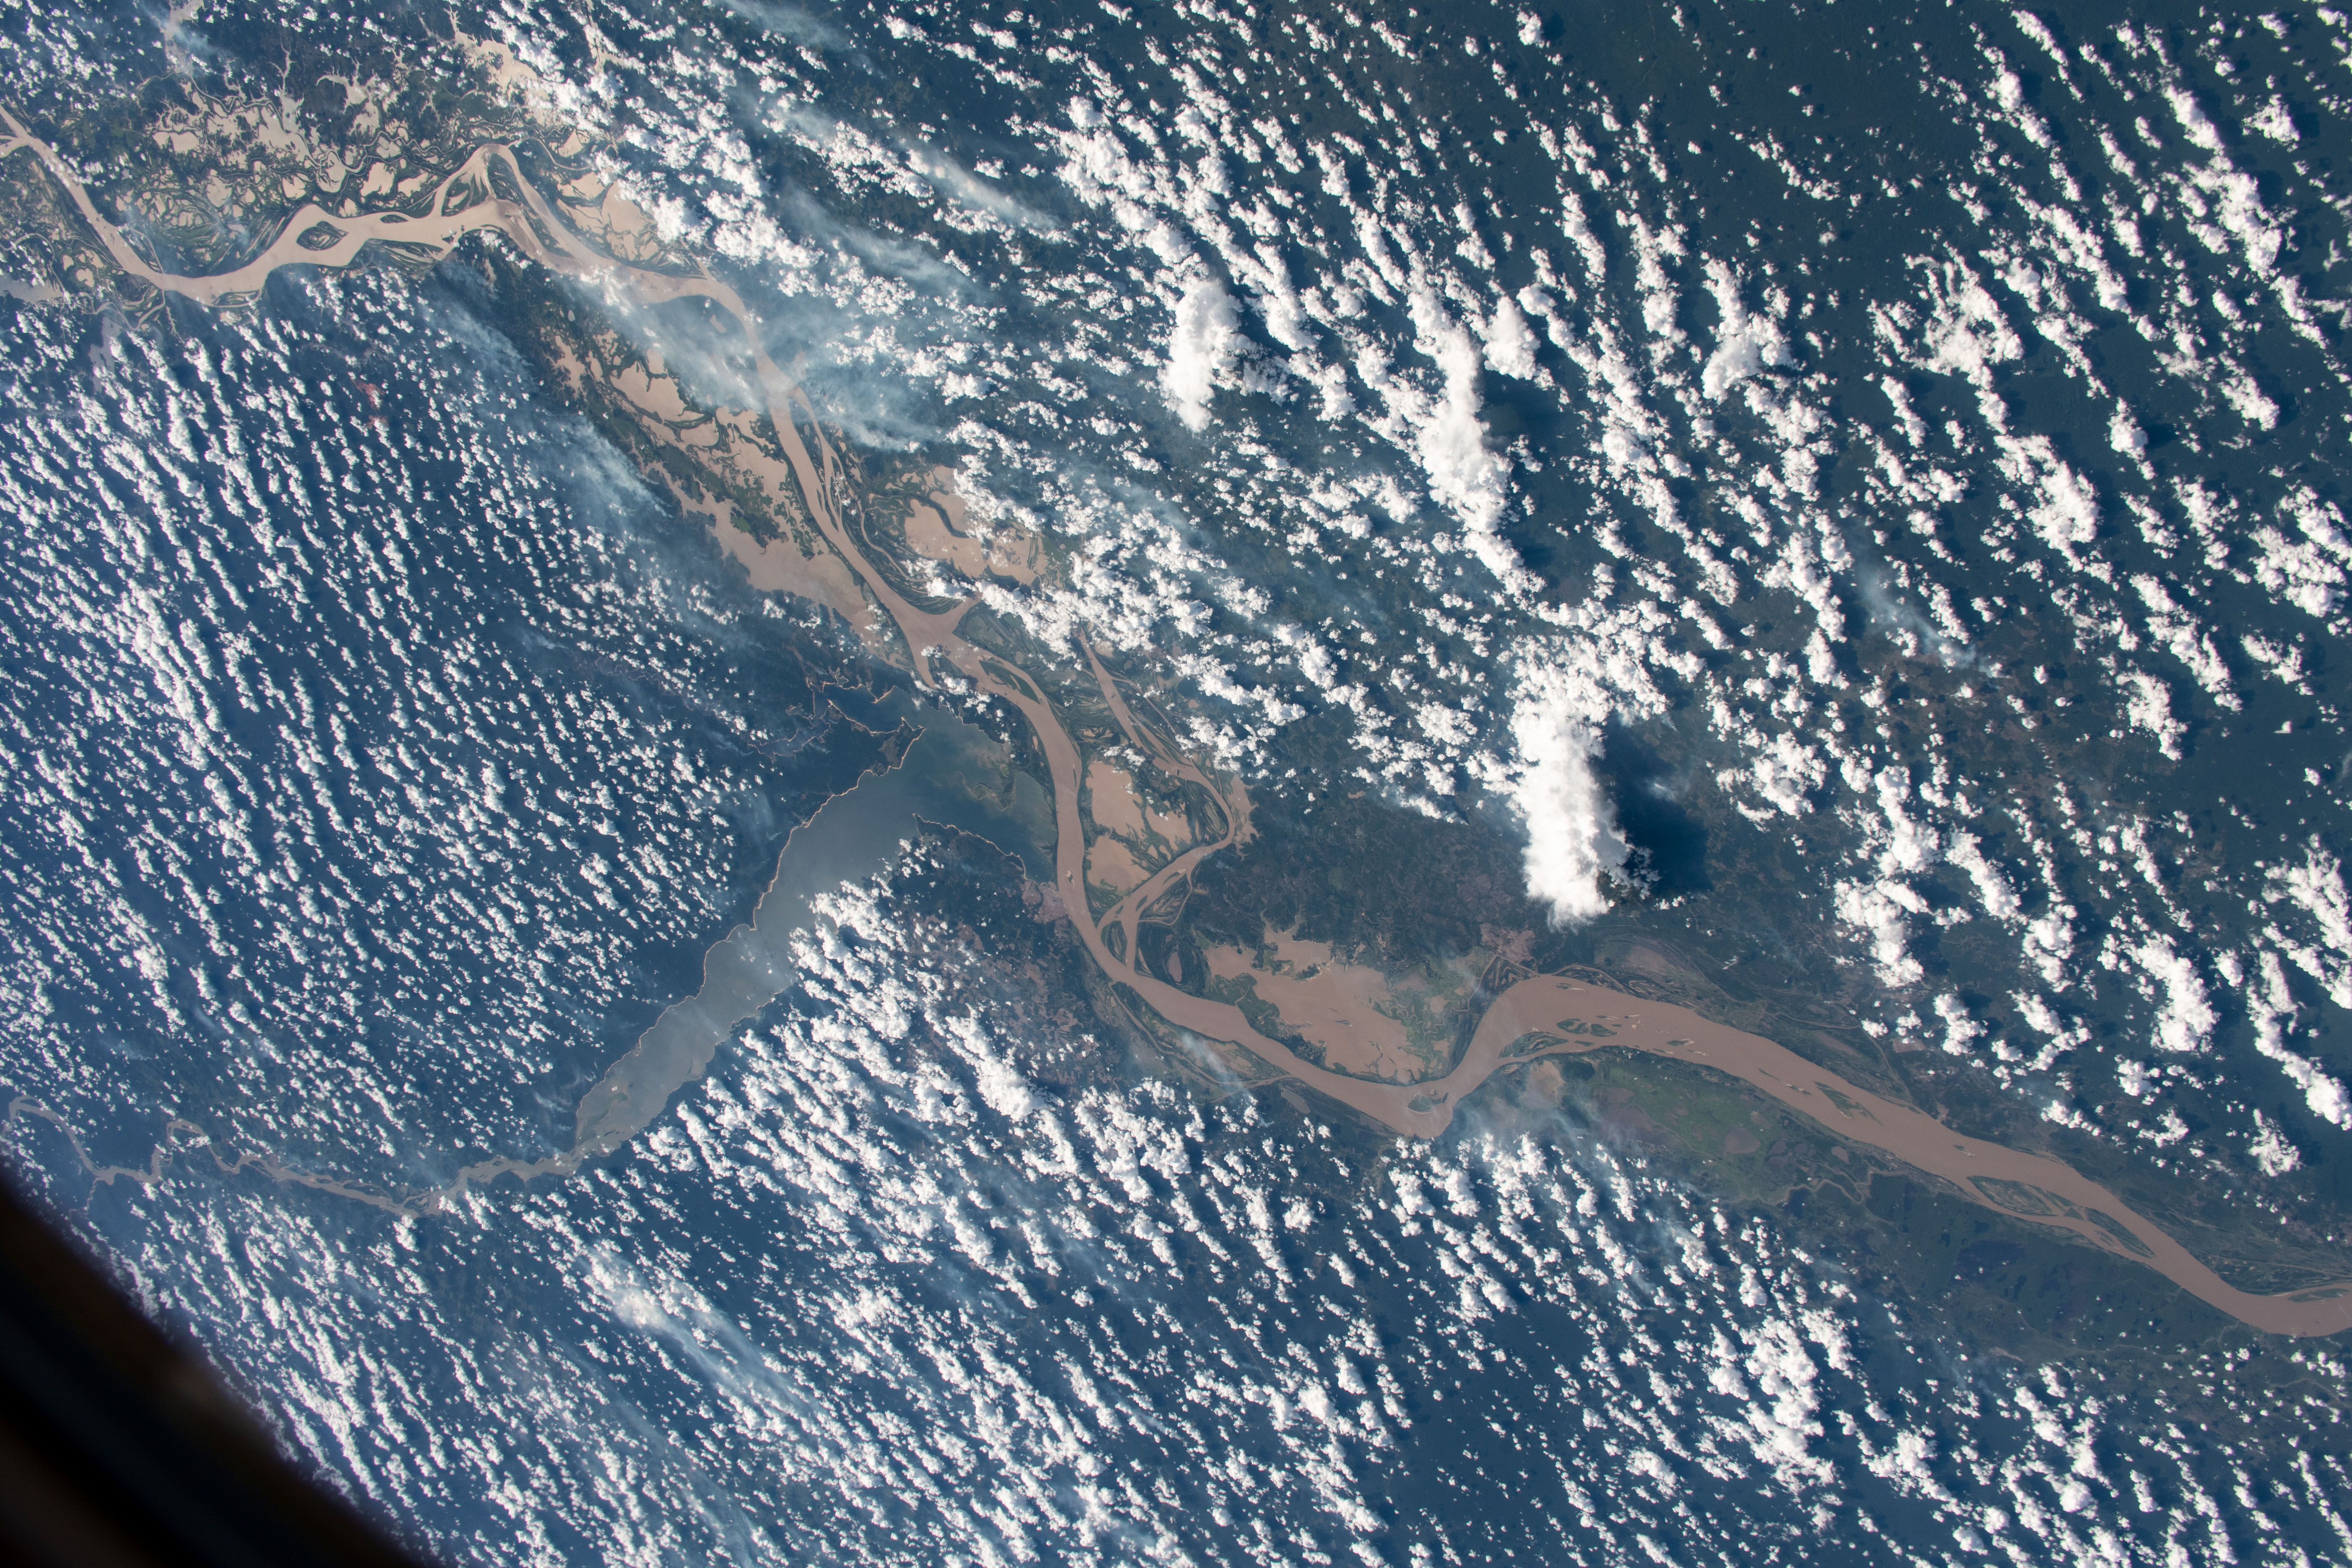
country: BRAZIL
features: LAGO GRANDE DO CURUAI, LAGOA TEPOUMA, LAGOA URARIA, AMAZON RIVER
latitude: -2.0
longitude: -54.5
